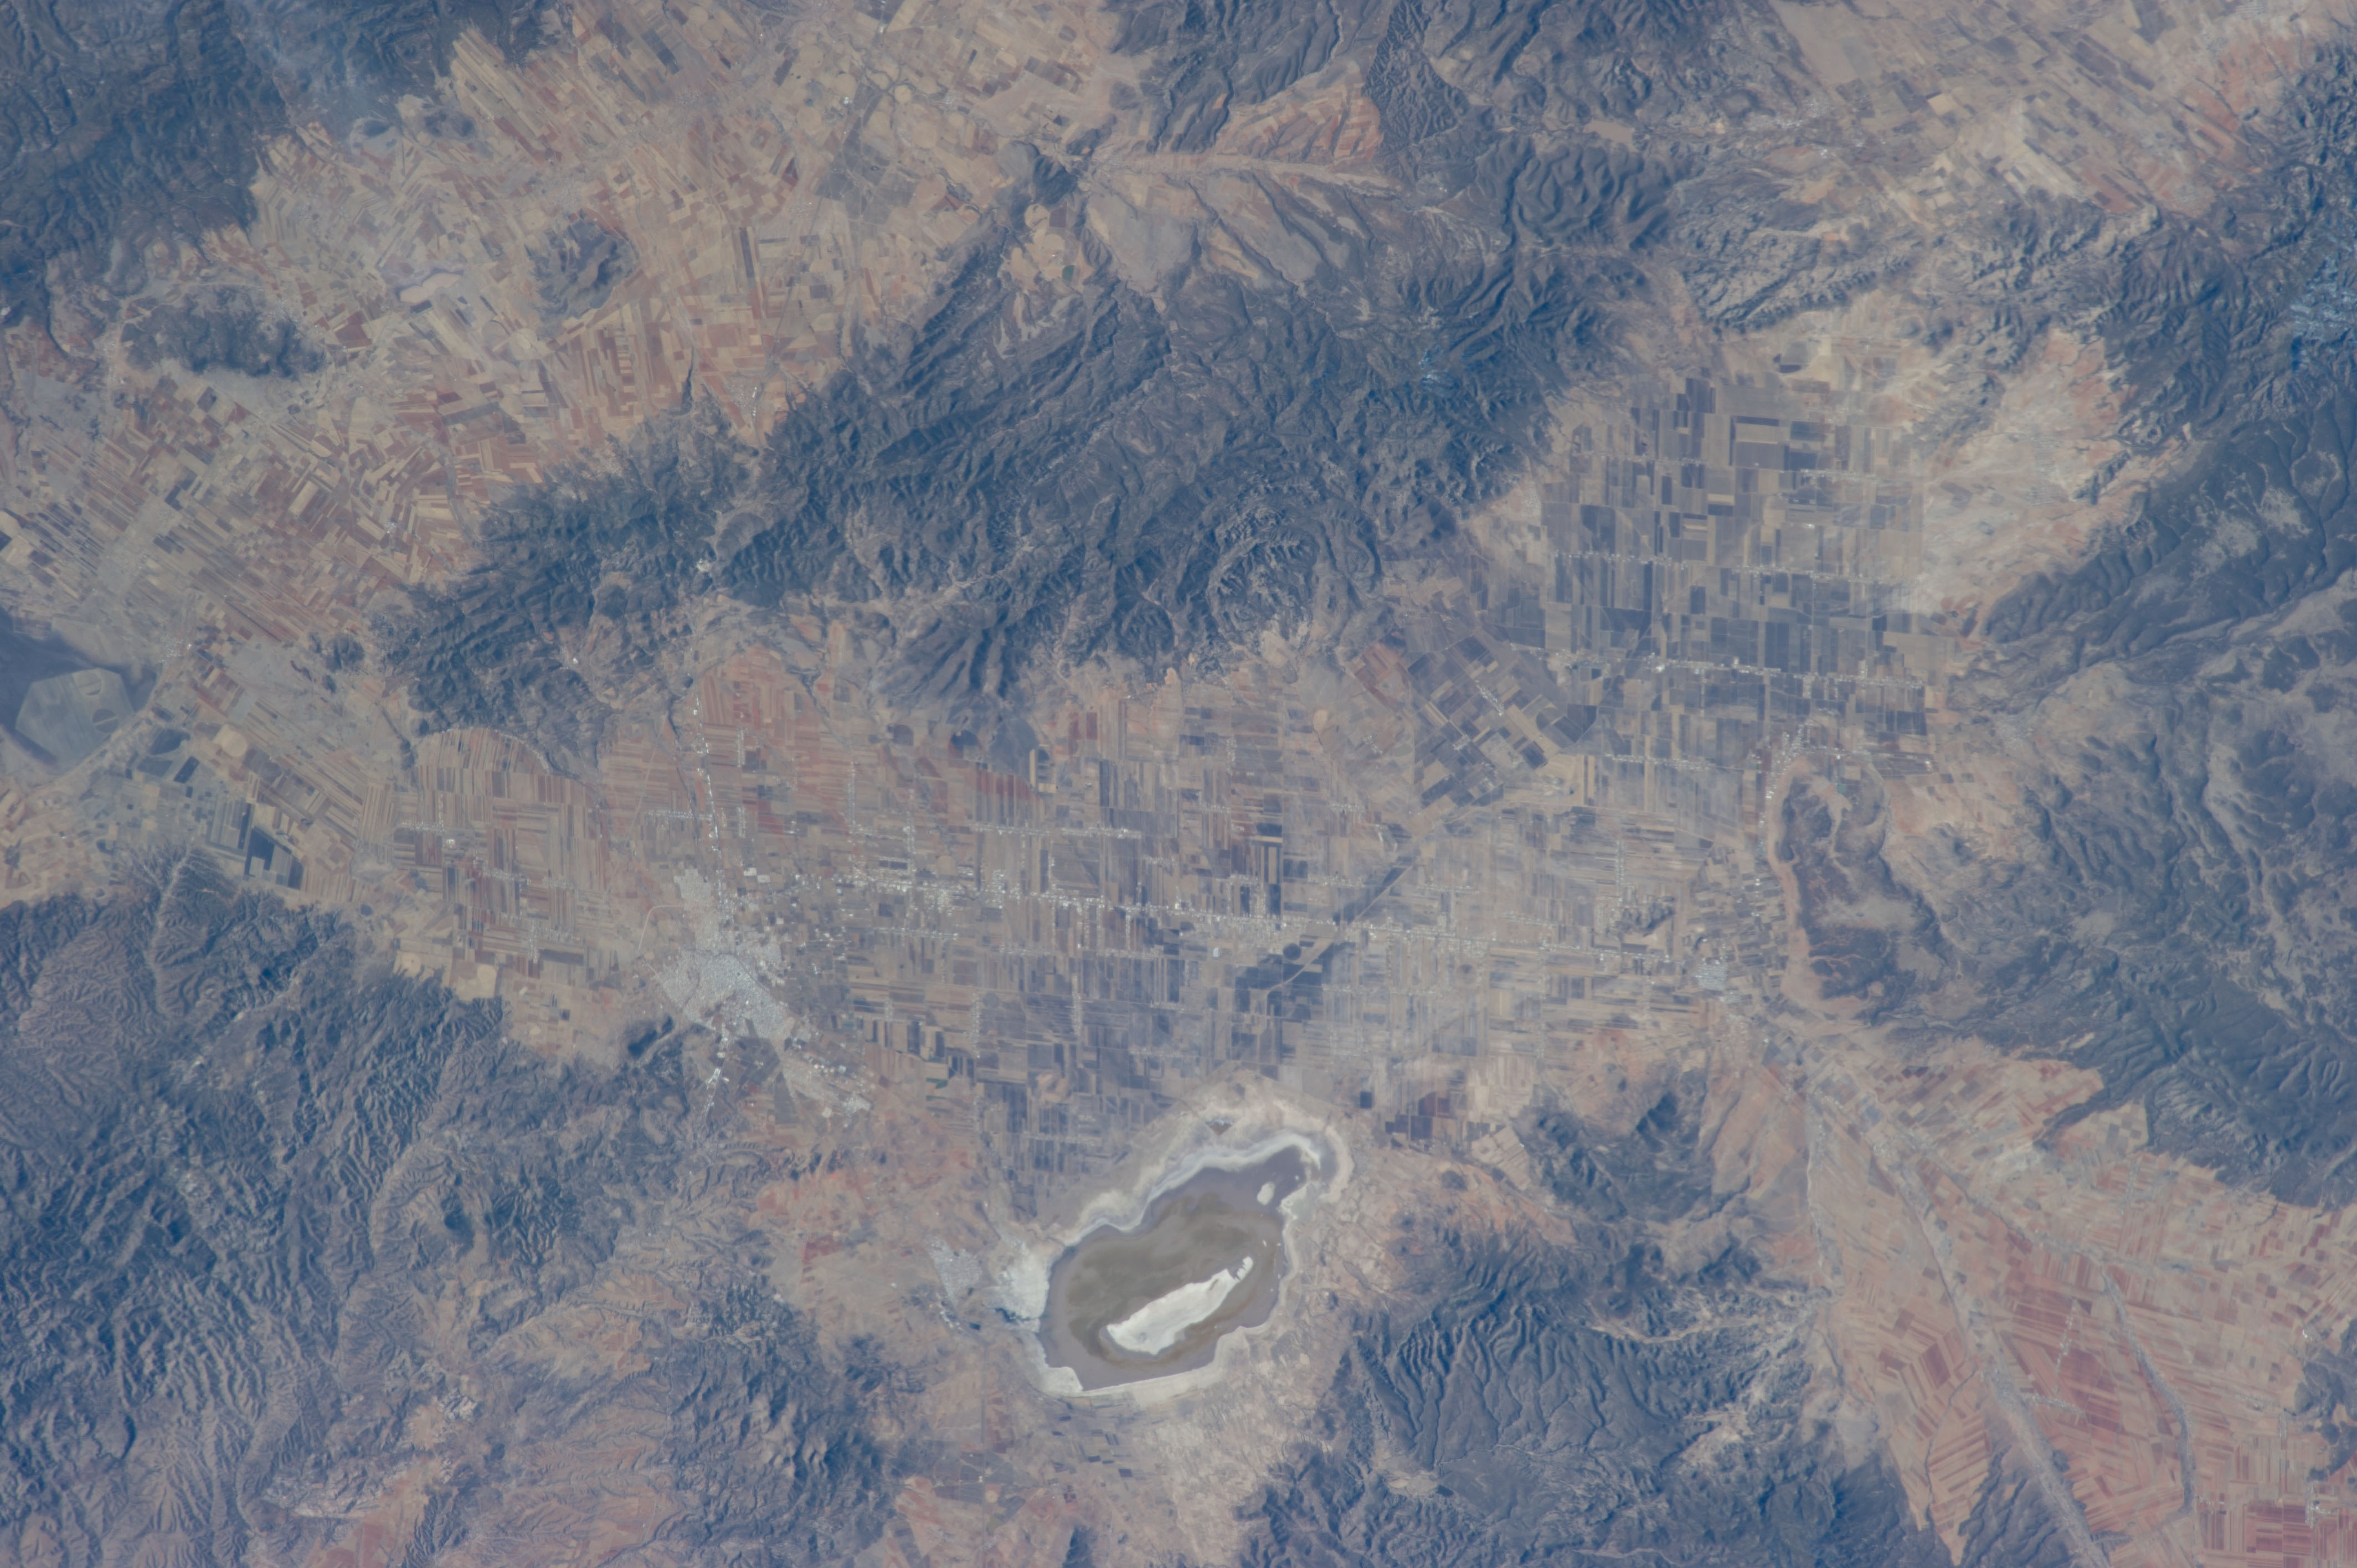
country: MEXICO
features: LAKE BUSTILLOS, AGR., MTS., FOR., CUAUHTEMOC
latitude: 28.6
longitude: -107.0
